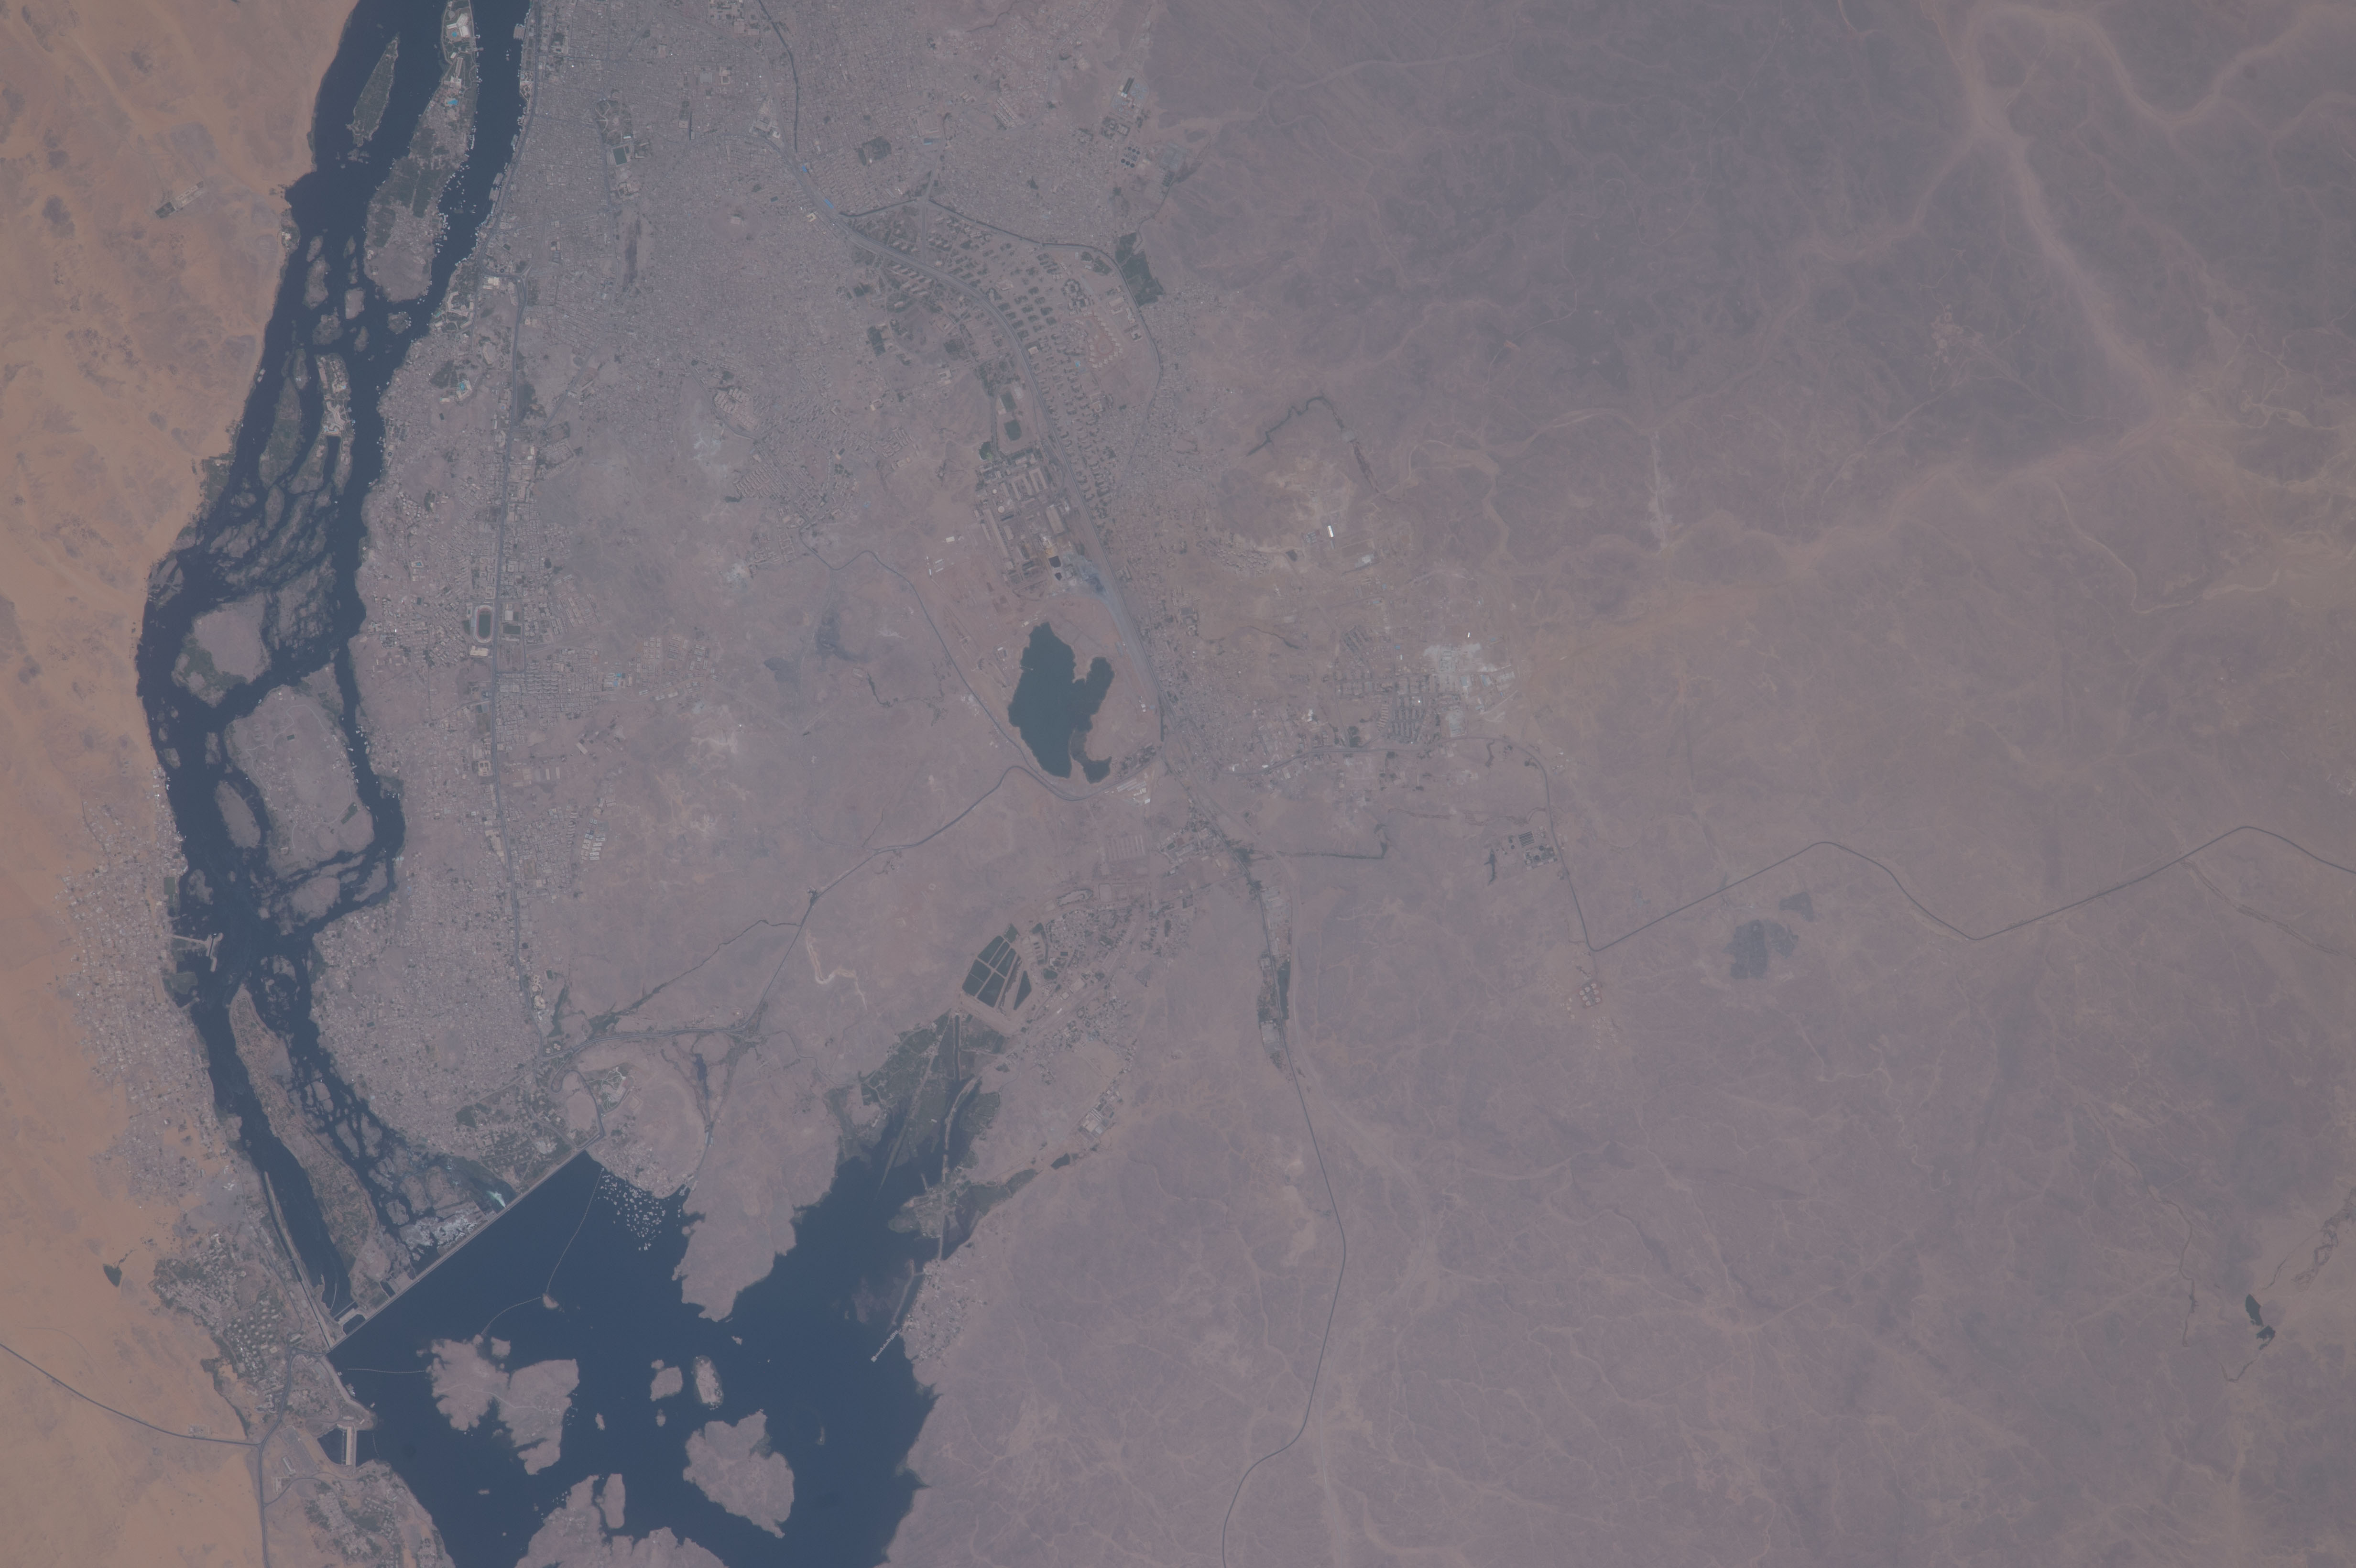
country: EGYPT
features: NILE RIVER, LAKE NASSER, ASWAN-ABU SIMBEL ROAD, EASTERN DESERT, PHILAE, BIGEH, LUXOR-ASWAN, ASWAN, NAGAA SUHAYL GHARB, NAGAA AL KARUR, NAGAA JABAL SHISHAH, RED SEA
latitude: 24.1
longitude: 32.9
